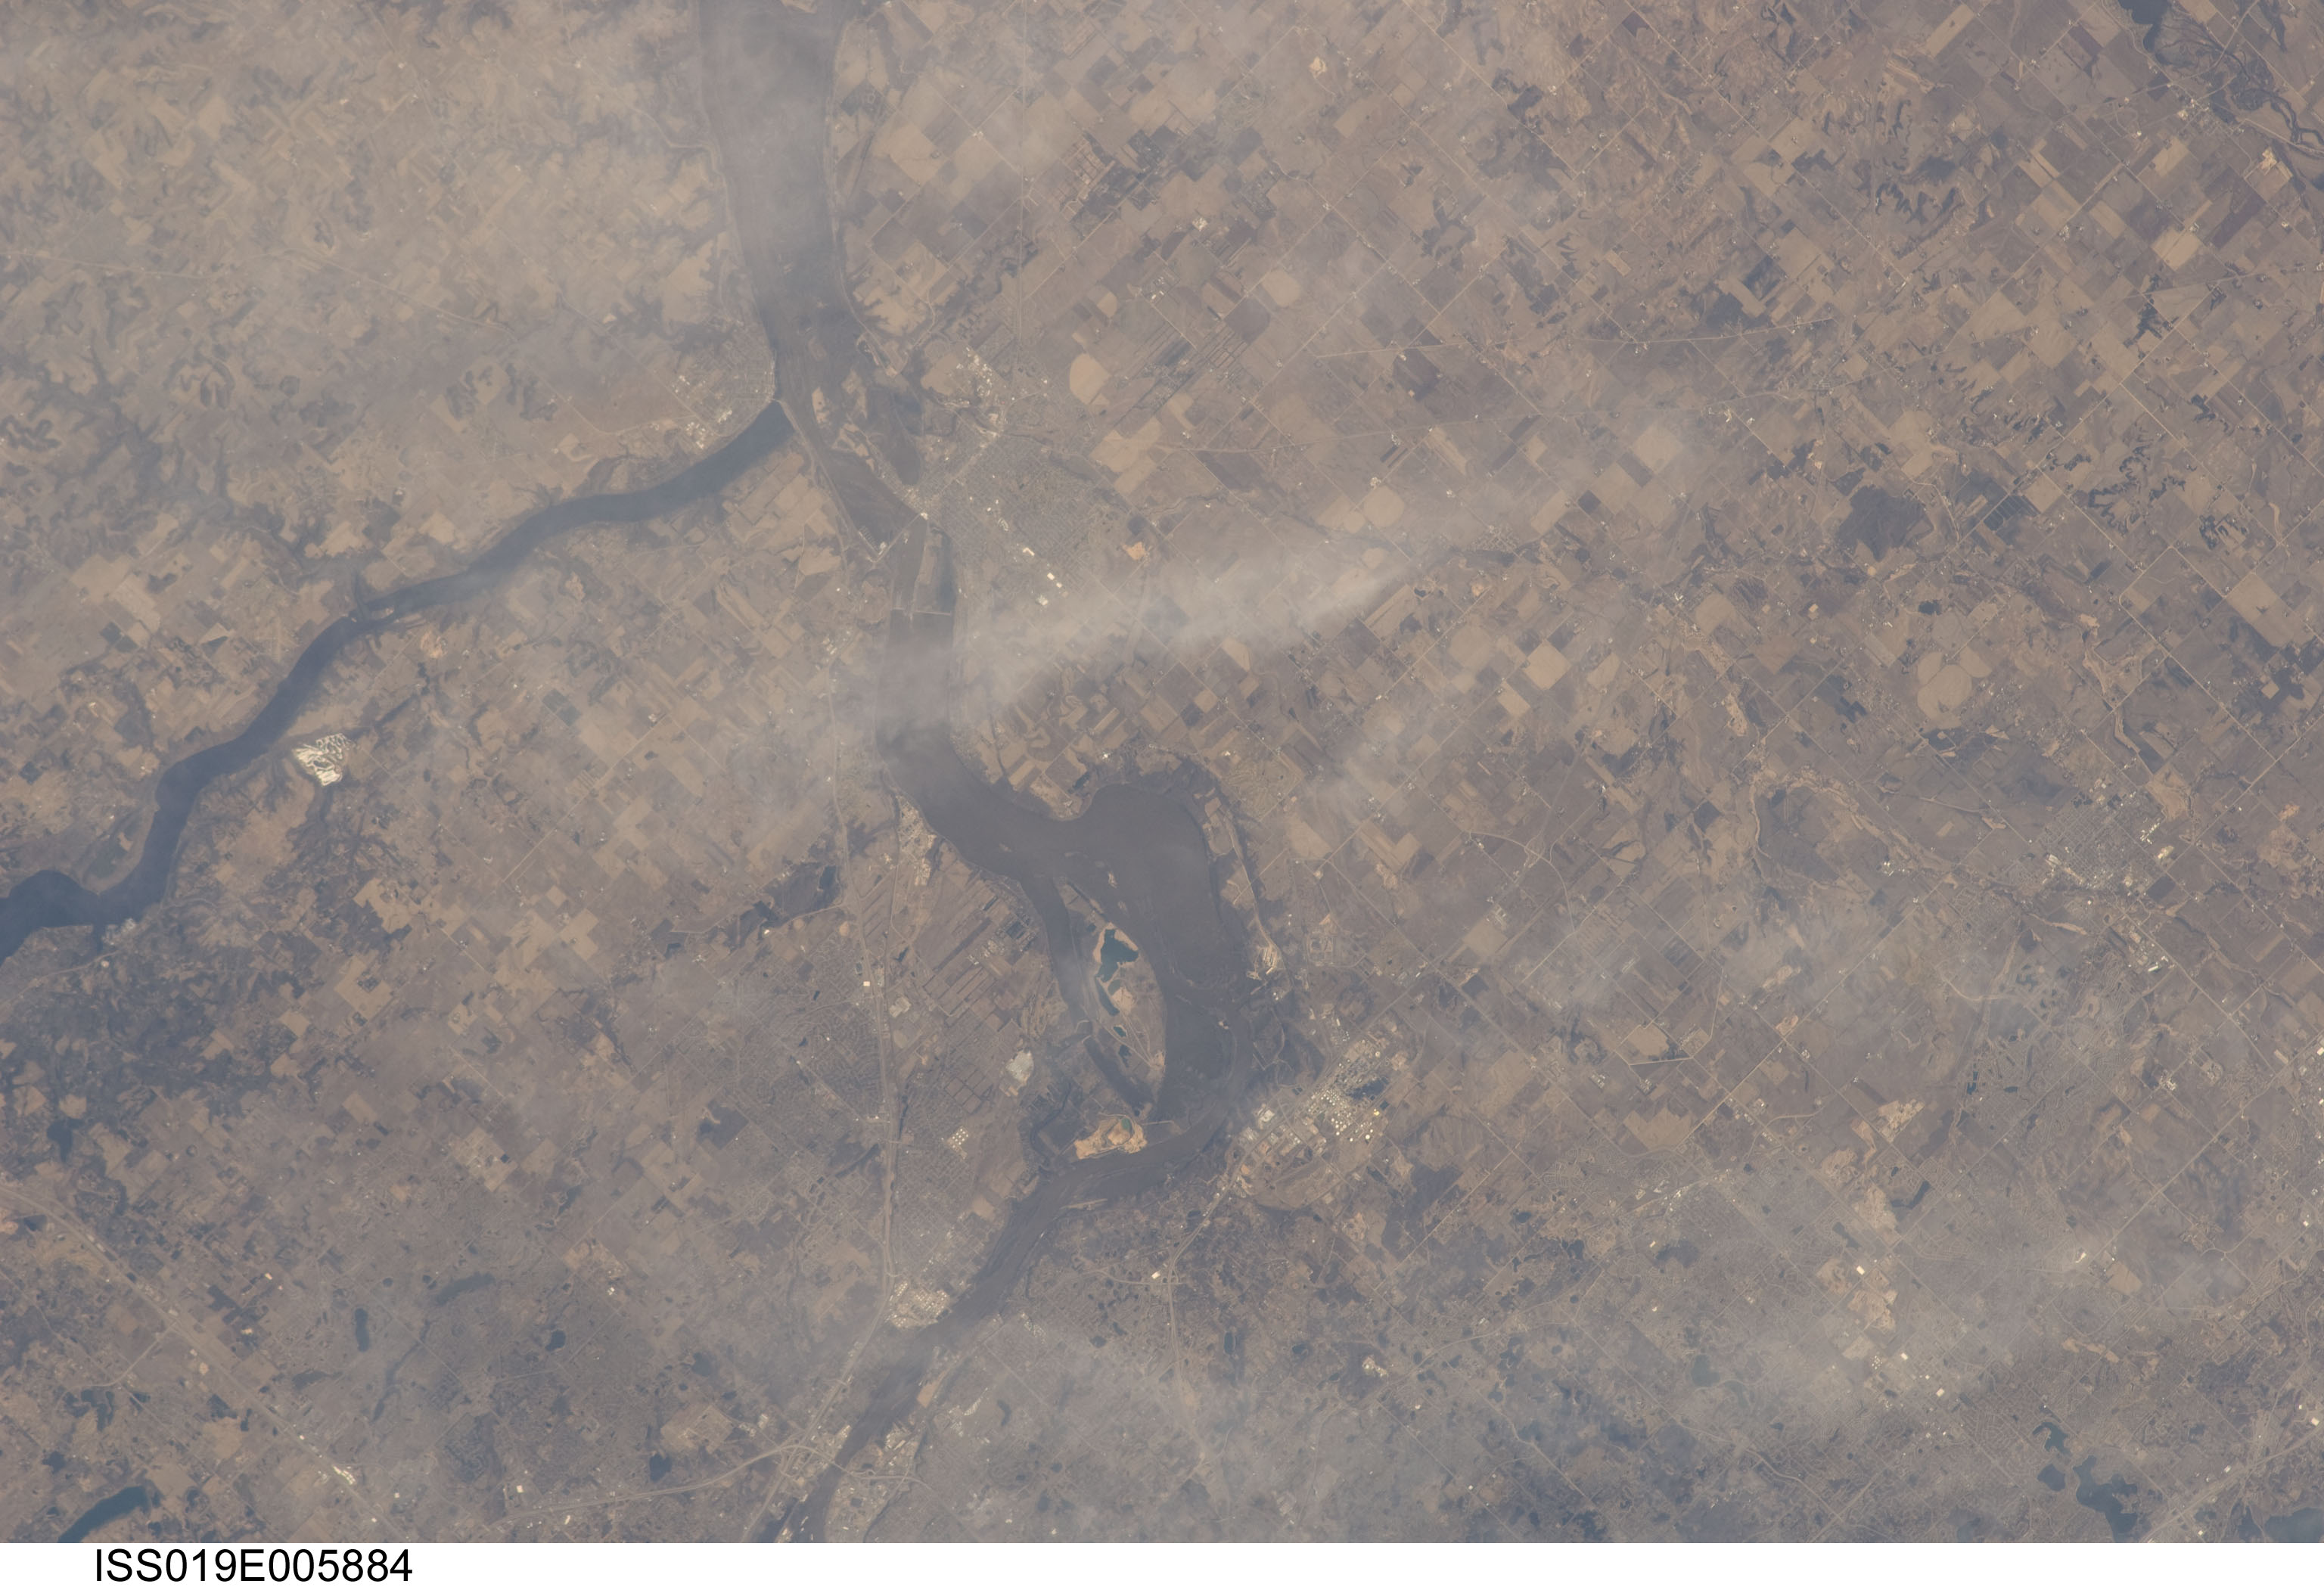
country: USA-MINNESOTA
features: MISSISSIPPI R., SPRING L., AGR.
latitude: 44.5
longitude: -93.0
